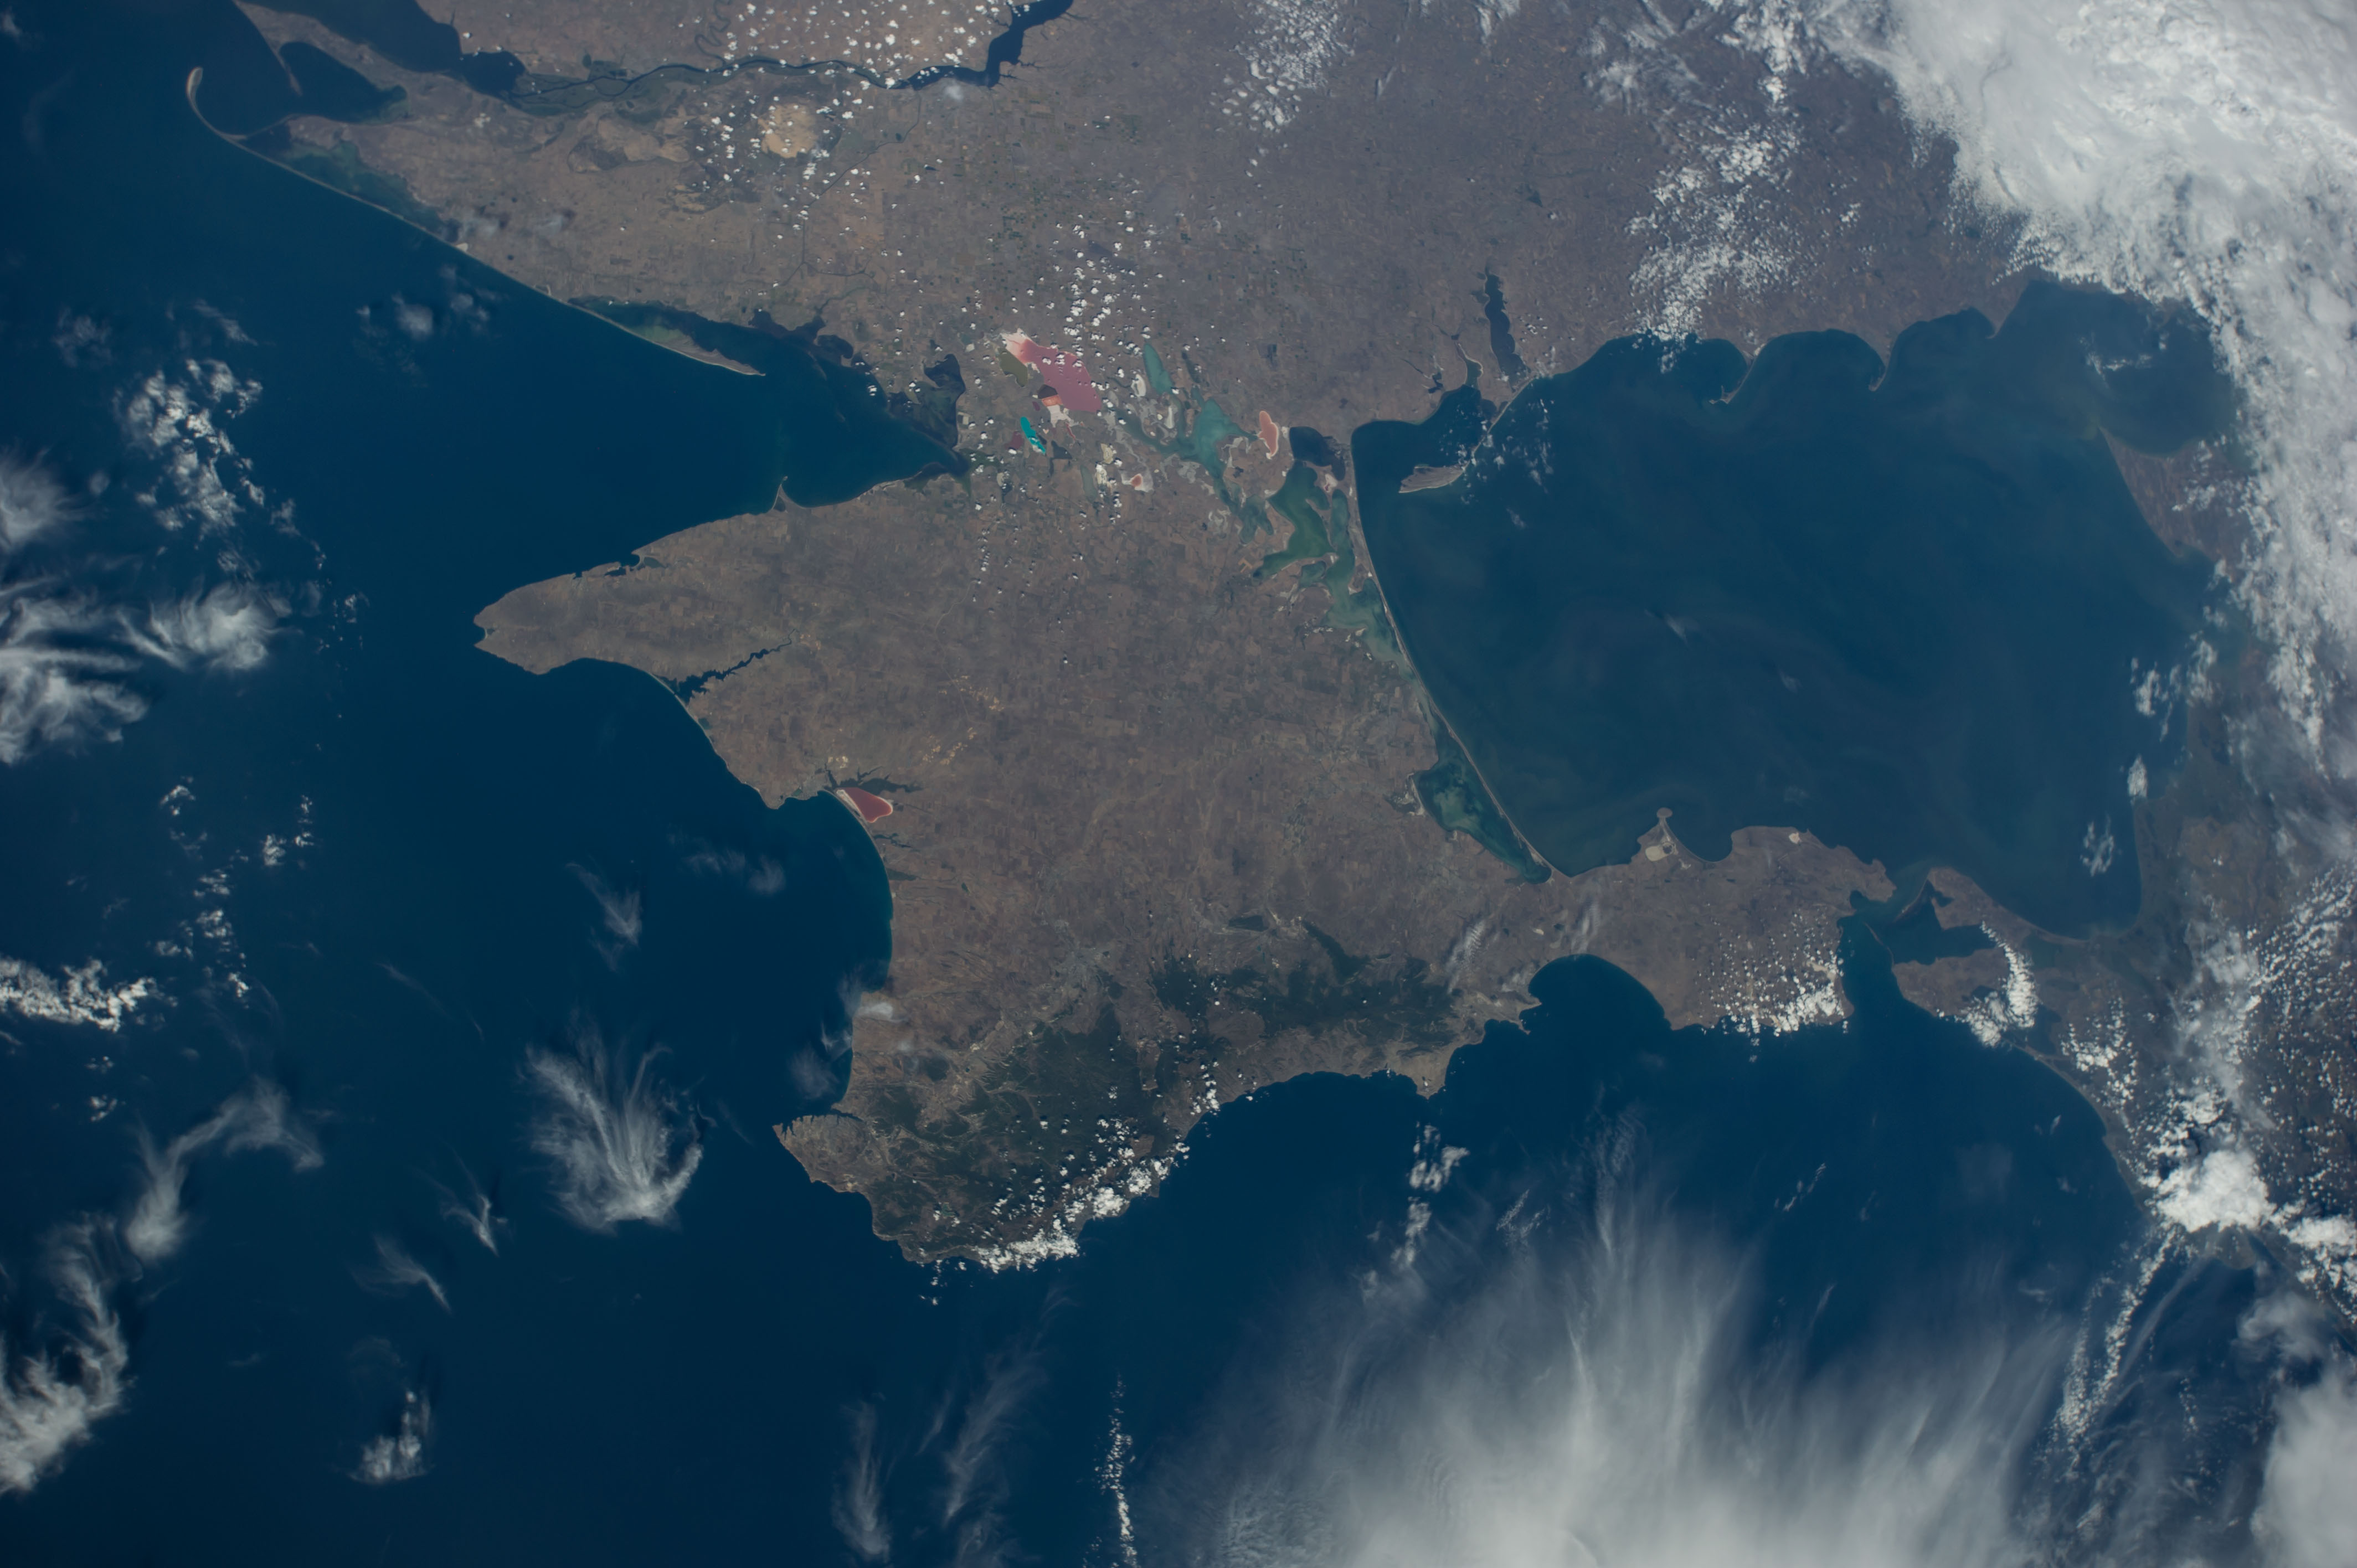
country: UKRAINE
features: CRIMEA, BLACK SEA, SEA OF AZOV
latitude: 45.4
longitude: 34.3
